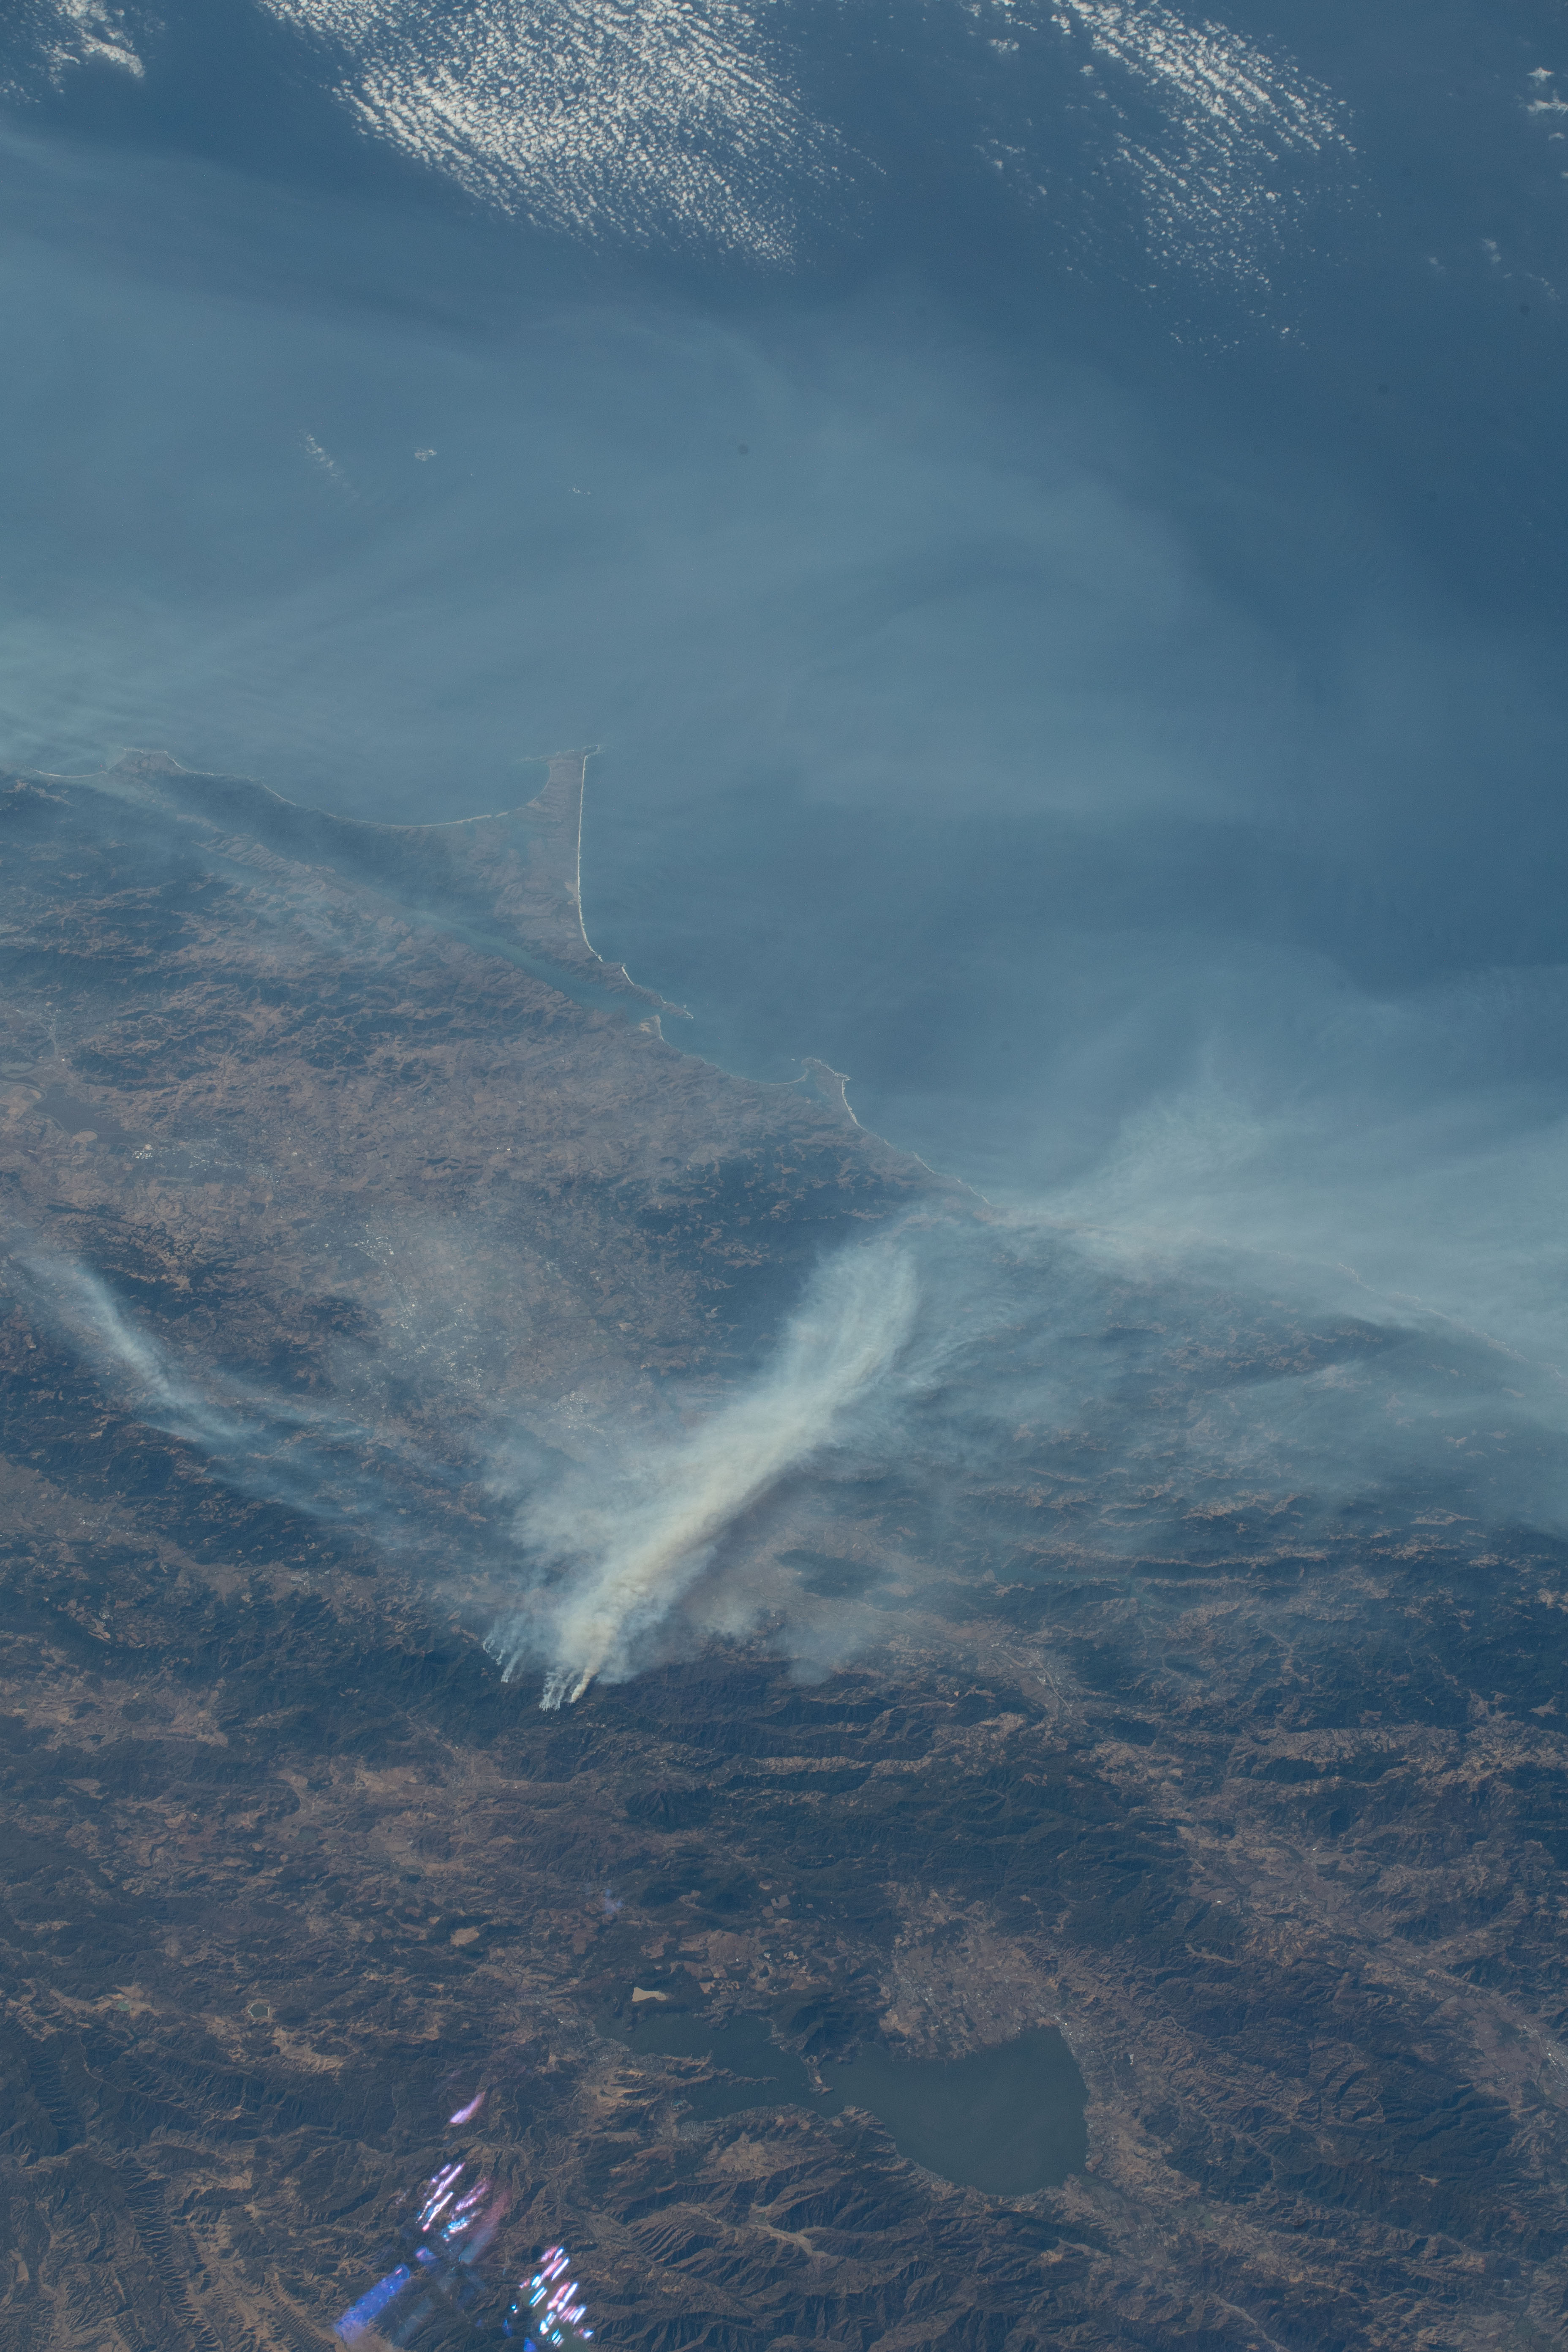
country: USA-CALIFORNIA
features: CLEAR LAKE, CHIMNEY ROCK
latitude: 38.4
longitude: -123.1
